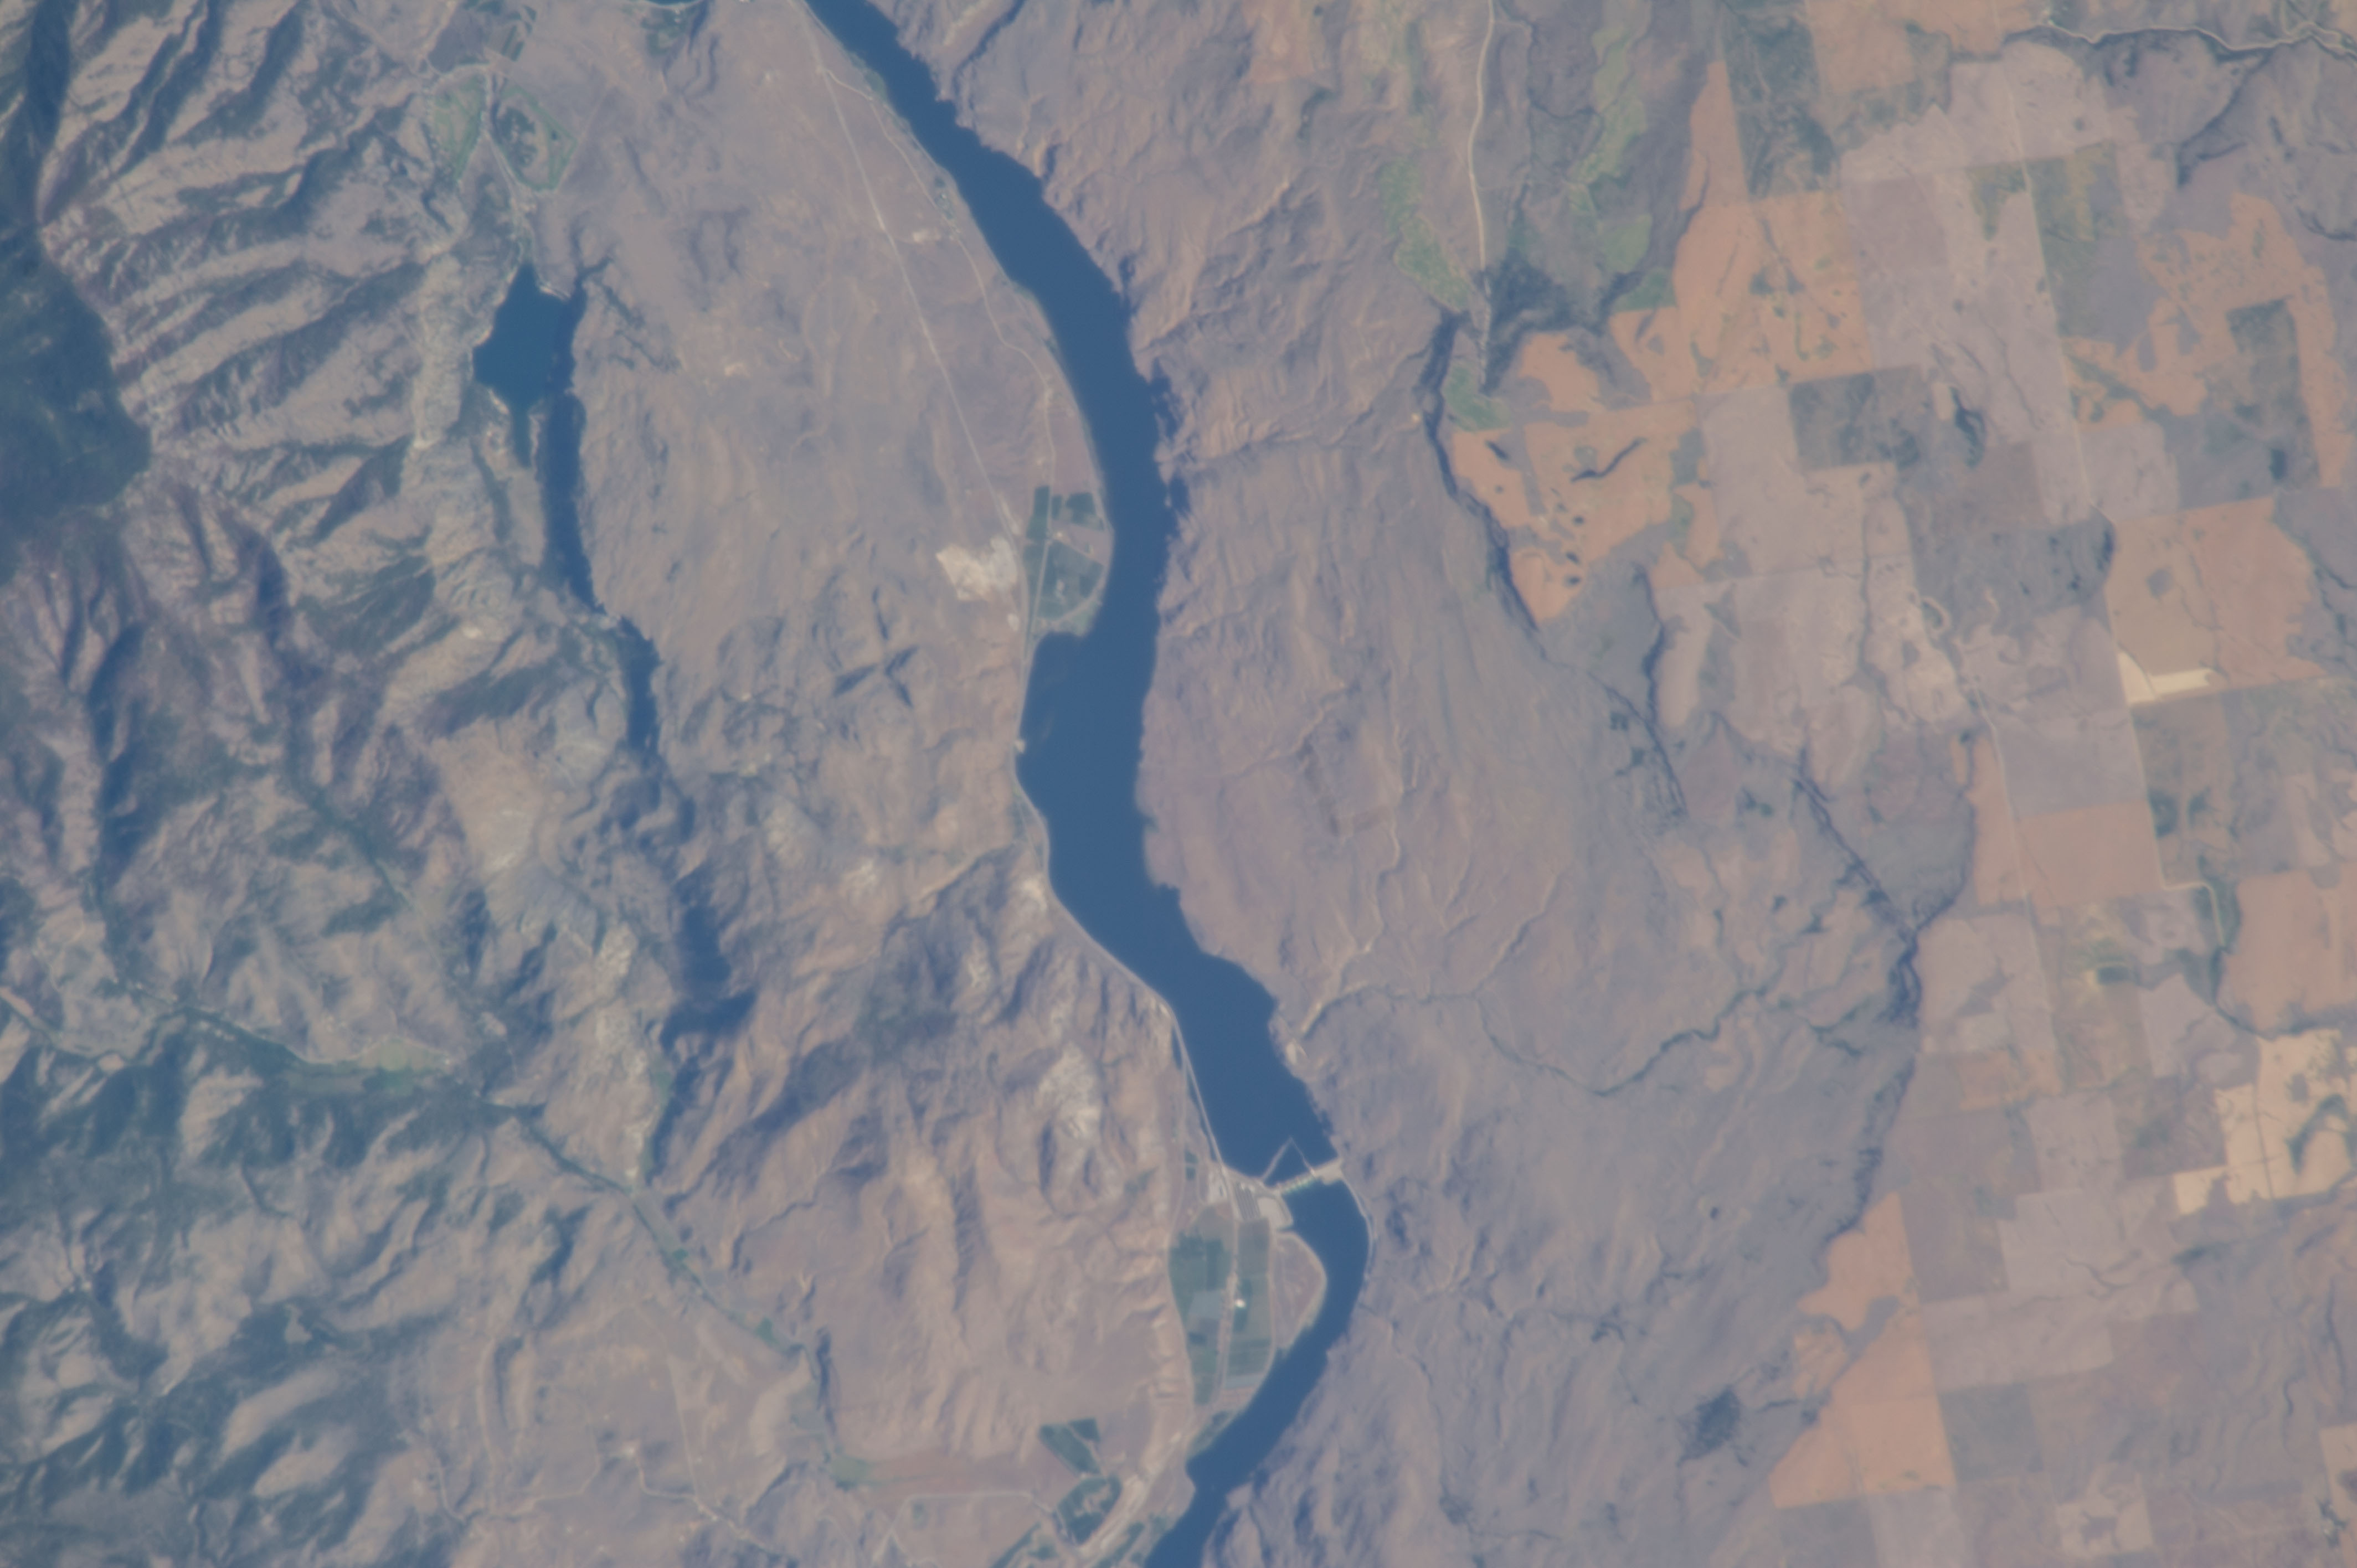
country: USA-WASHINGTON
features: R.
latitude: 48.0
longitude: -119.9
